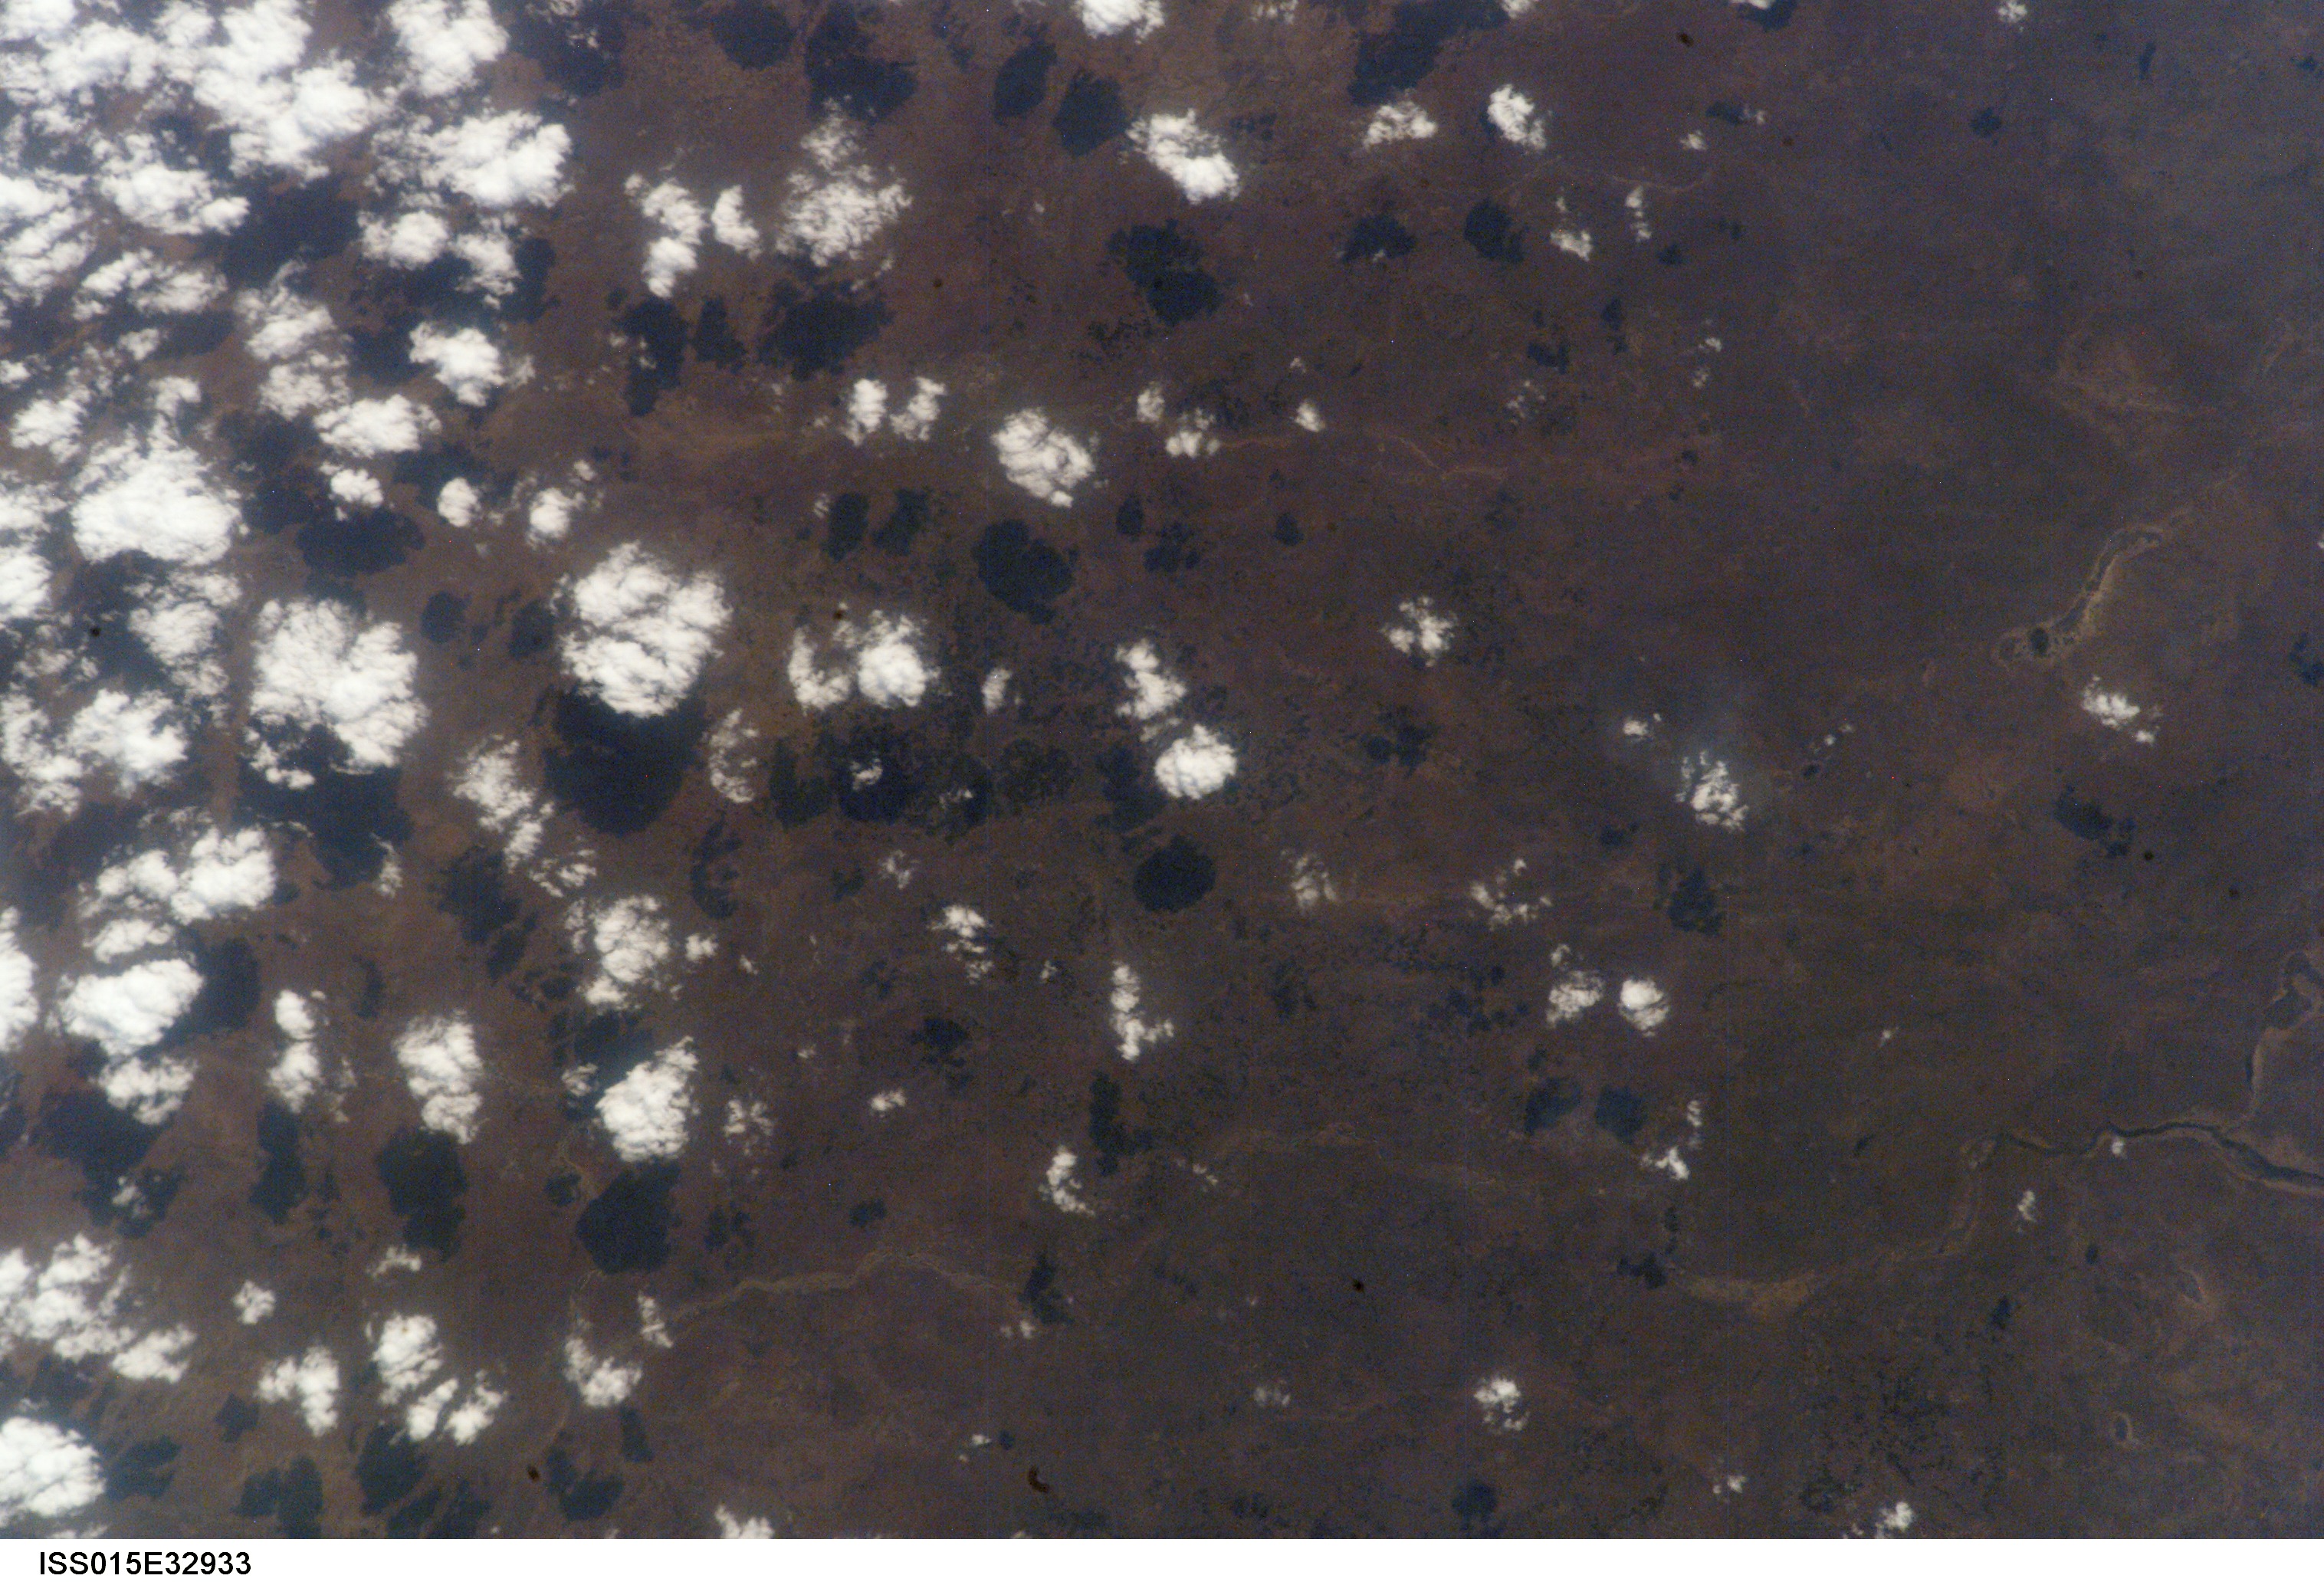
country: MOZAMBIQUE
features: DRAINAGE W. OF L. BANAMANA
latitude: -22.0
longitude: 33.5
